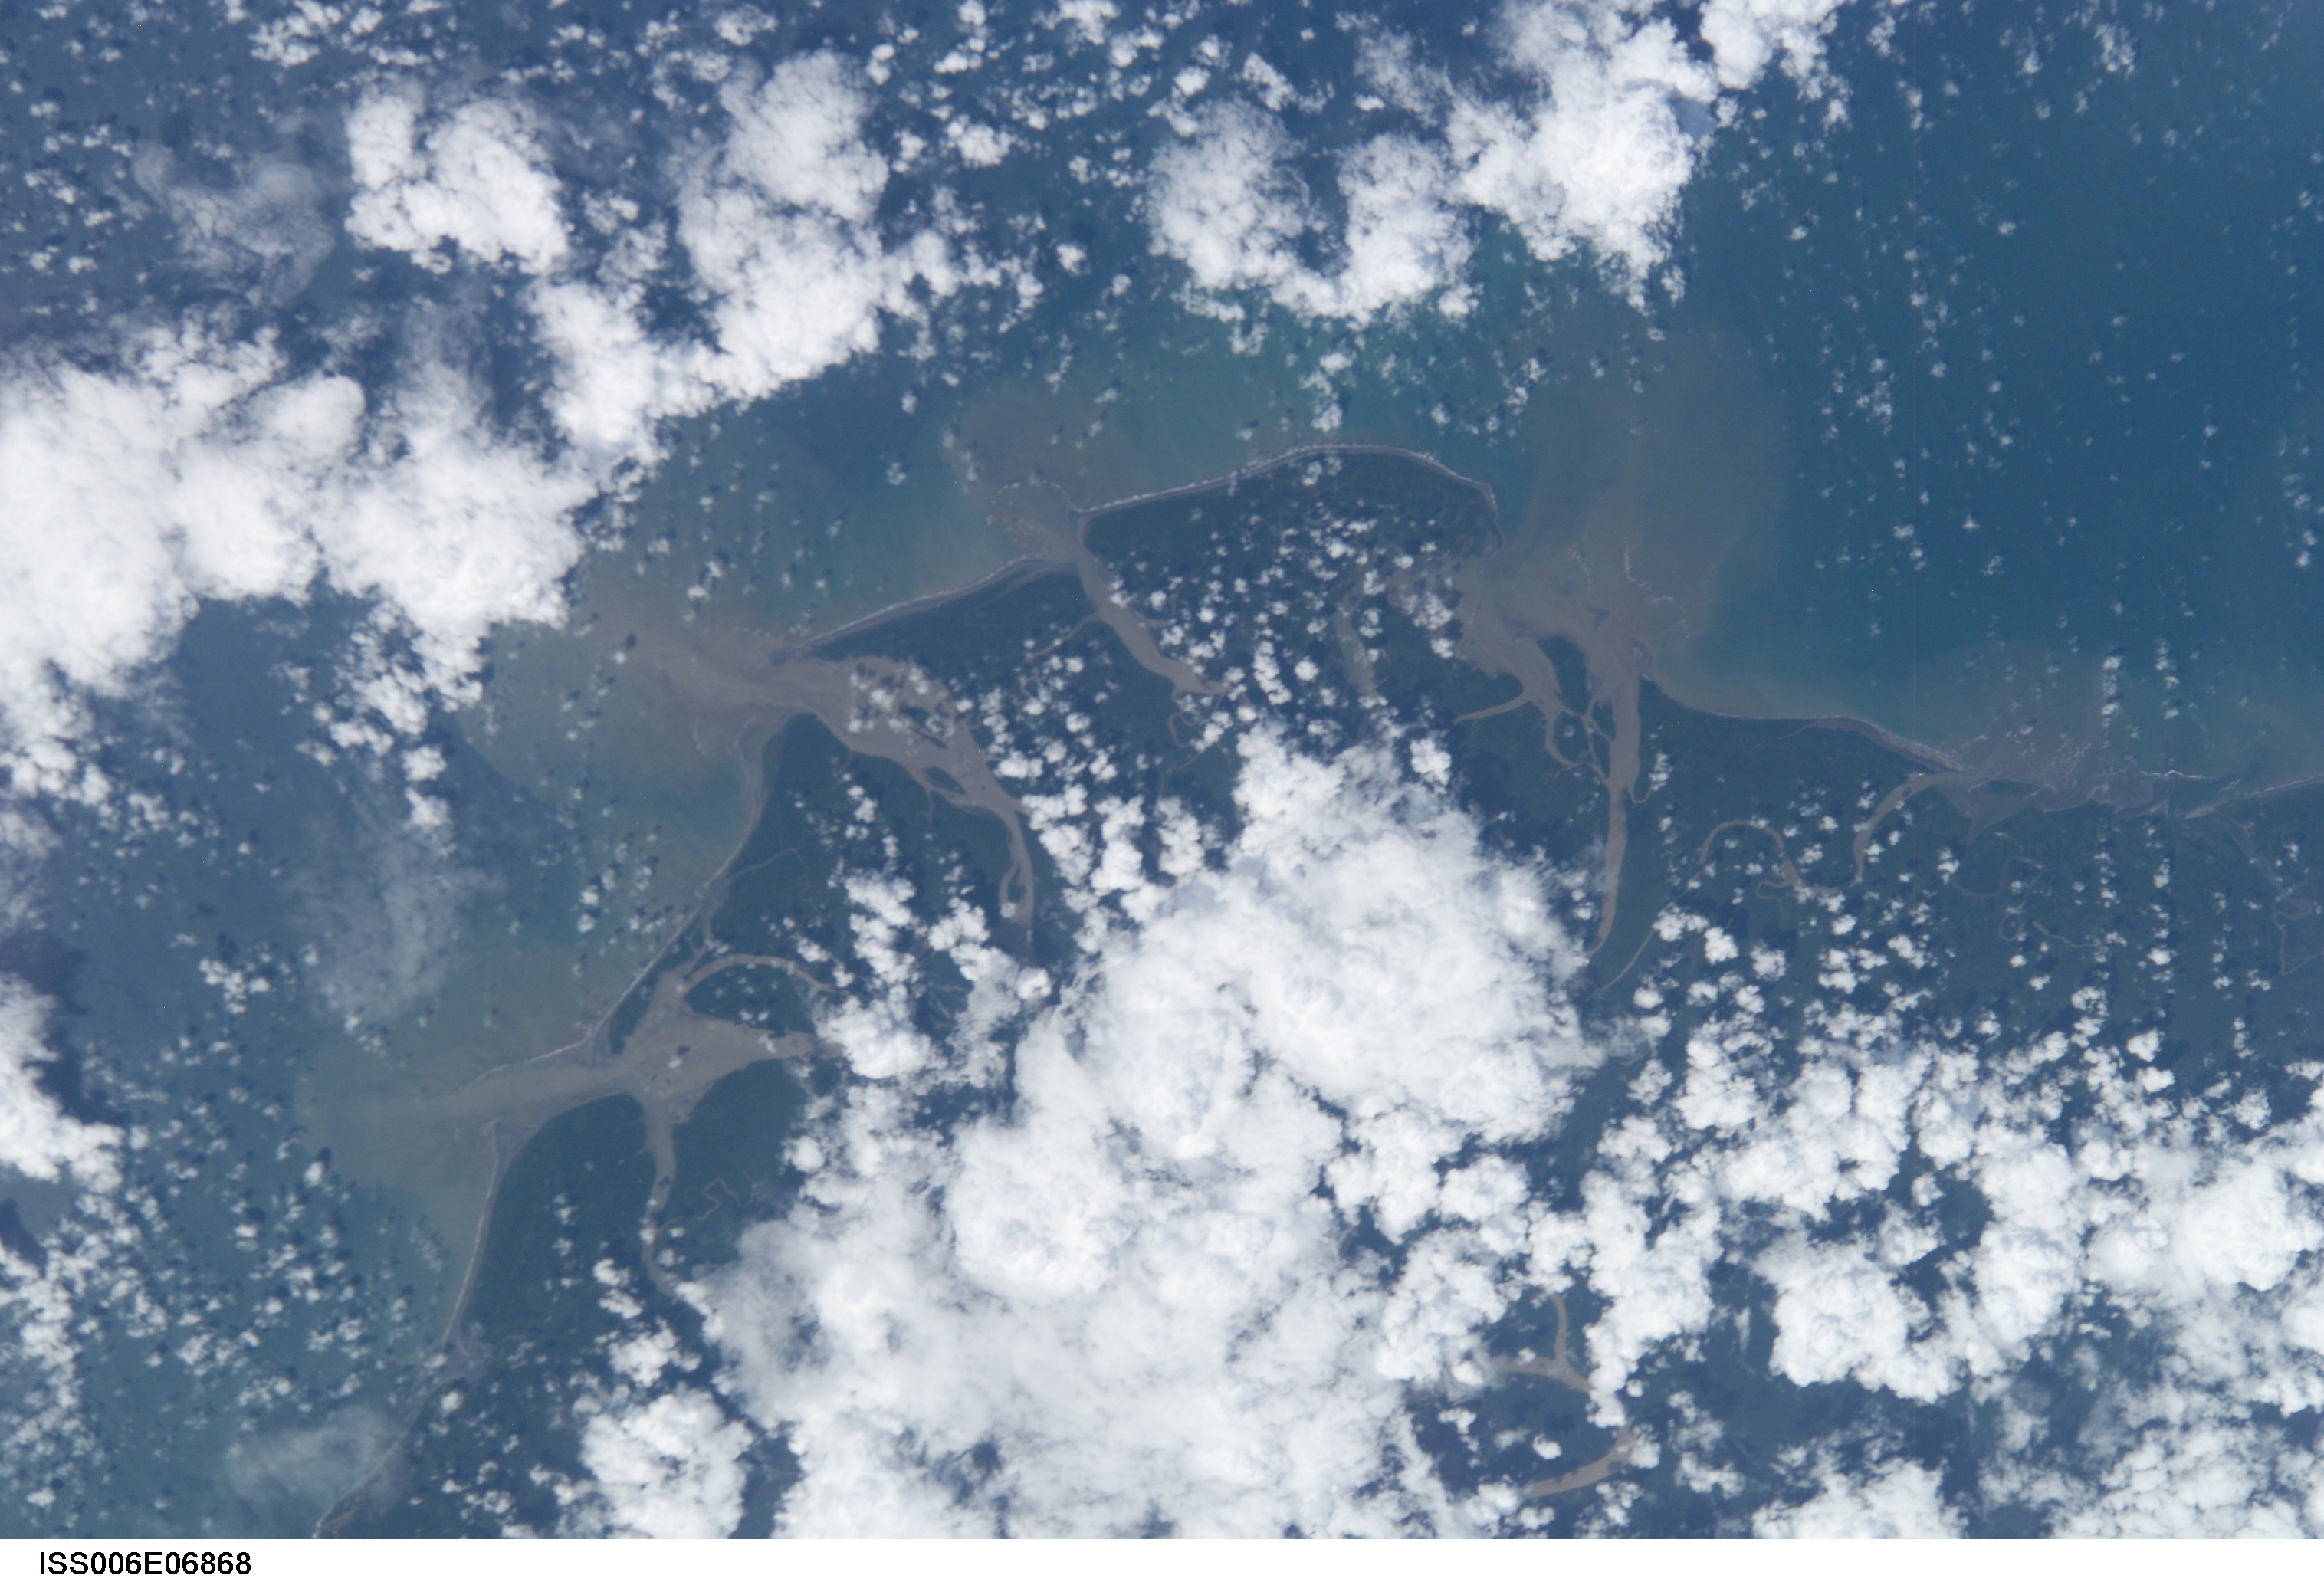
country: COLOMBIA
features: SAN JUAN RIVER DELTA, ESTUARIES
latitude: 4.0
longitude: -77.5
